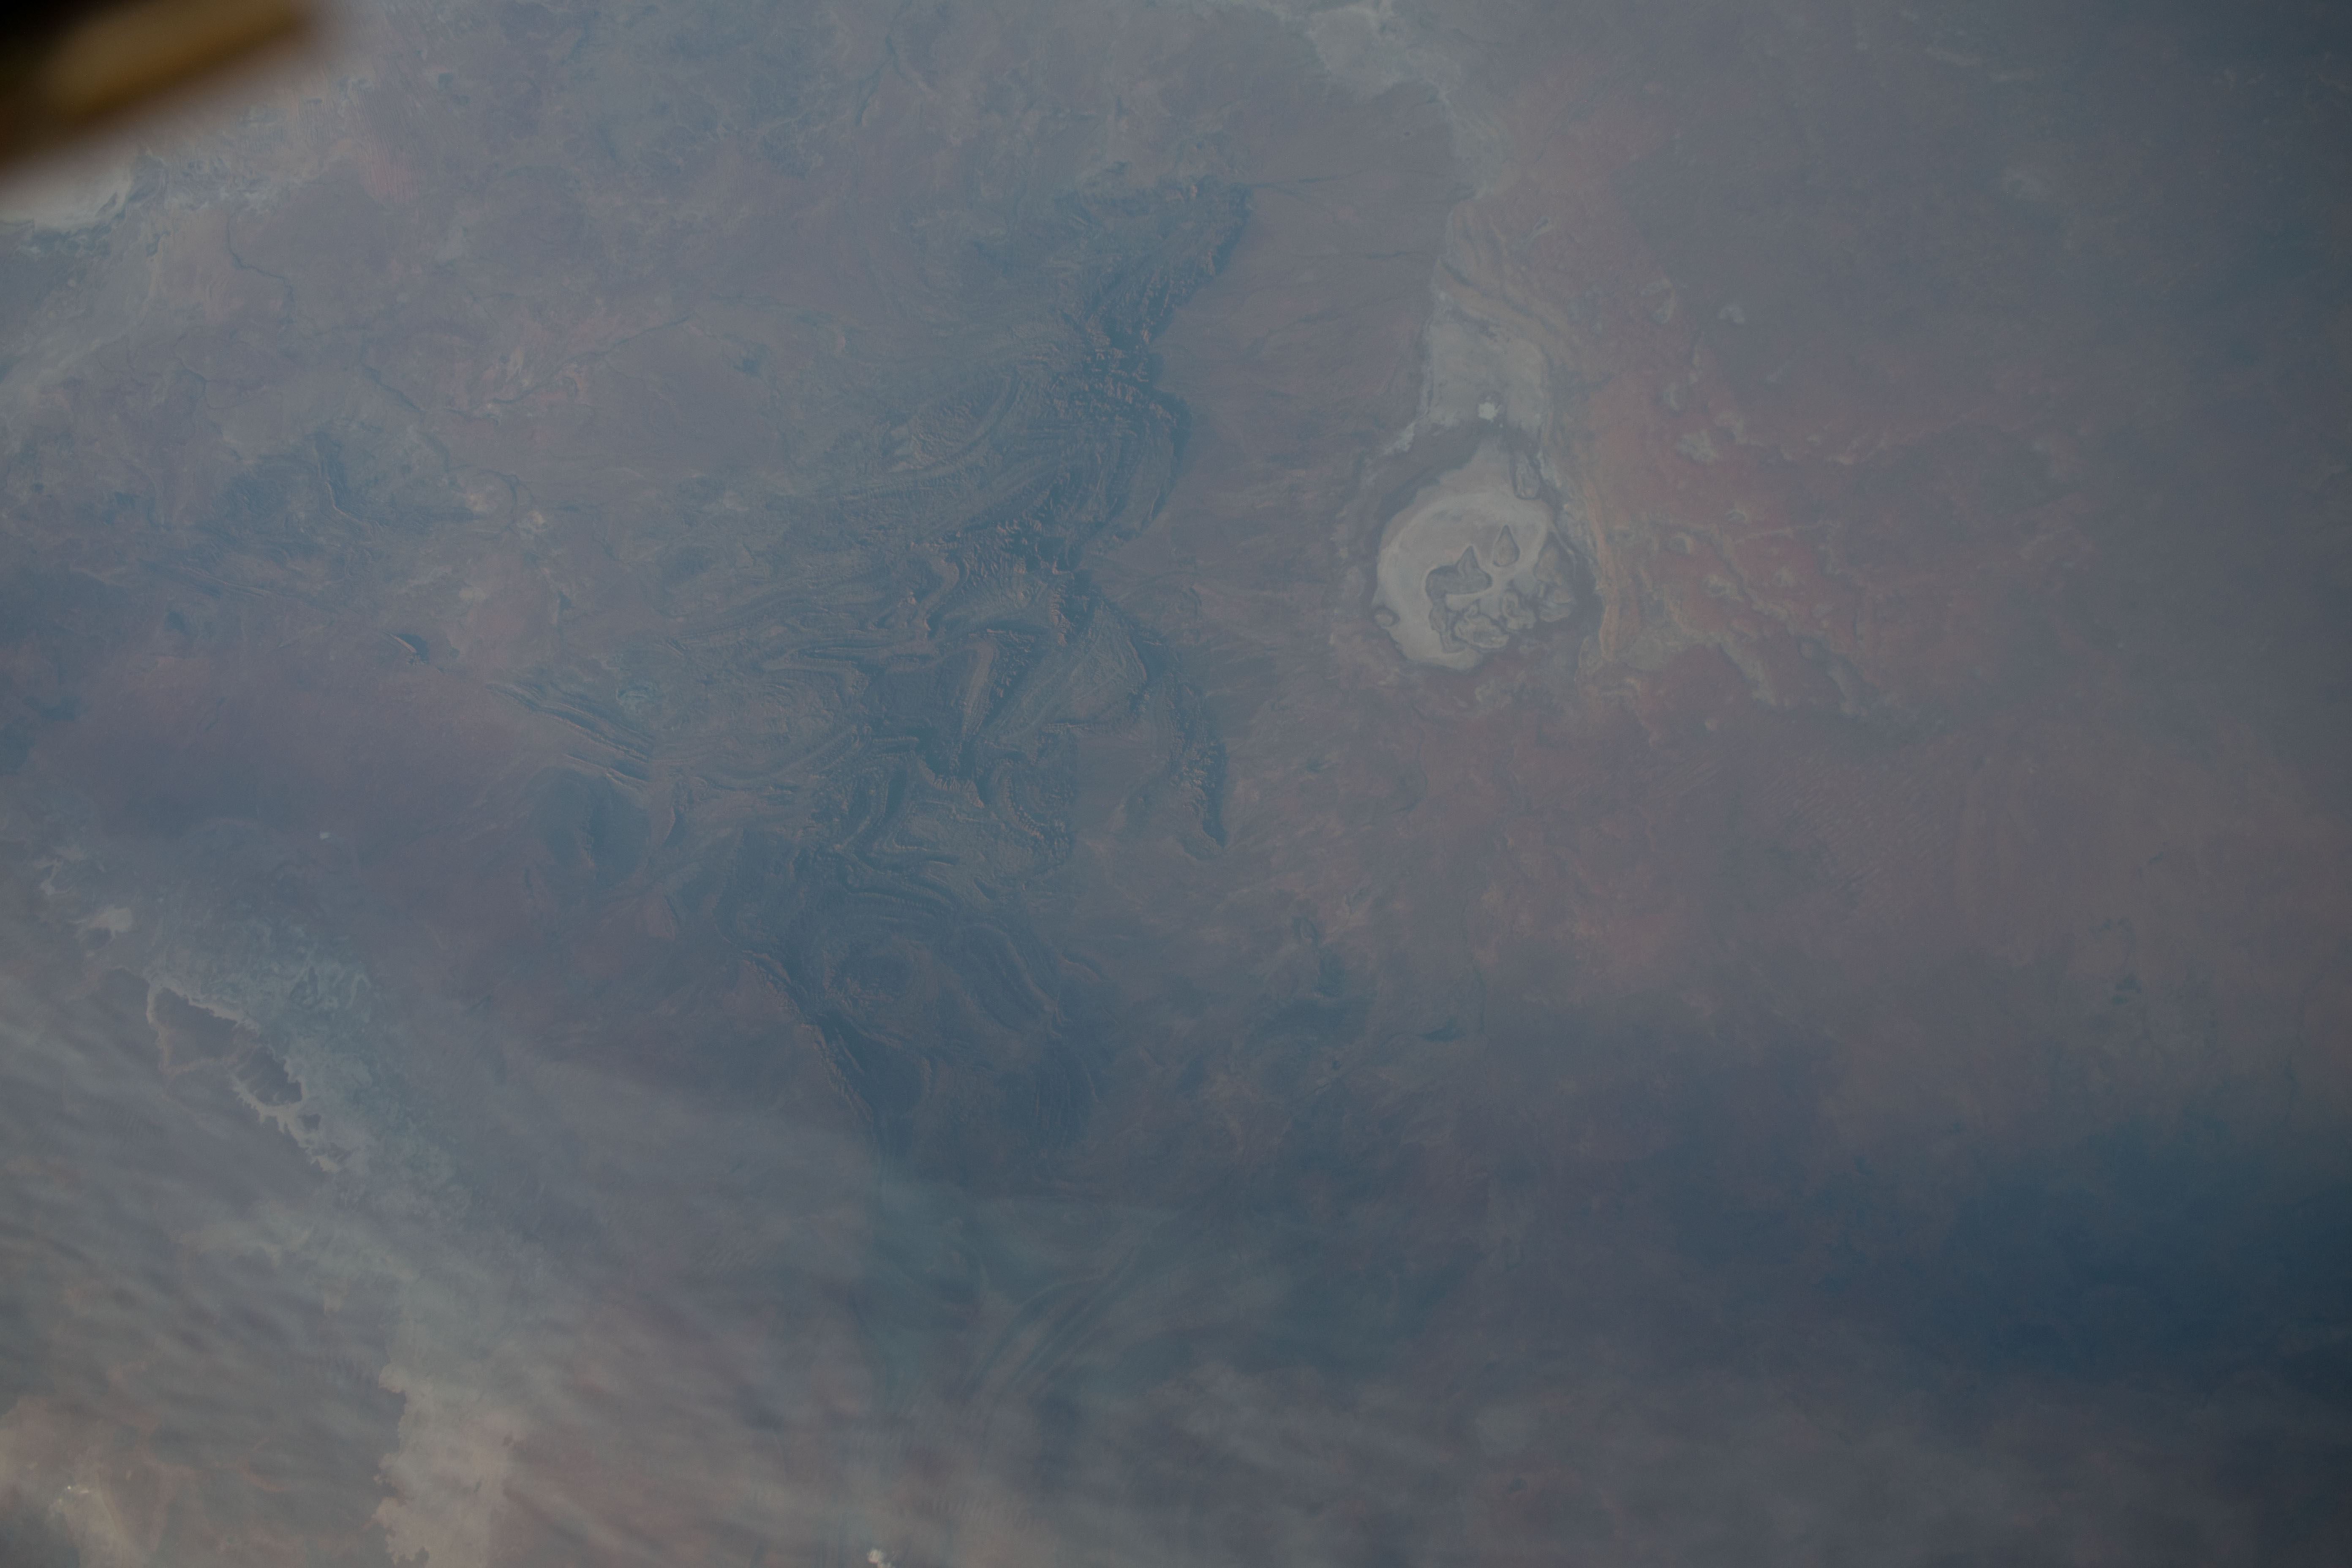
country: AUSTRALIA-SA
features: MOUNT HACK, LAKE FROME, LAKE TORRENS
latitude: -31.0
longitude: 139.0
